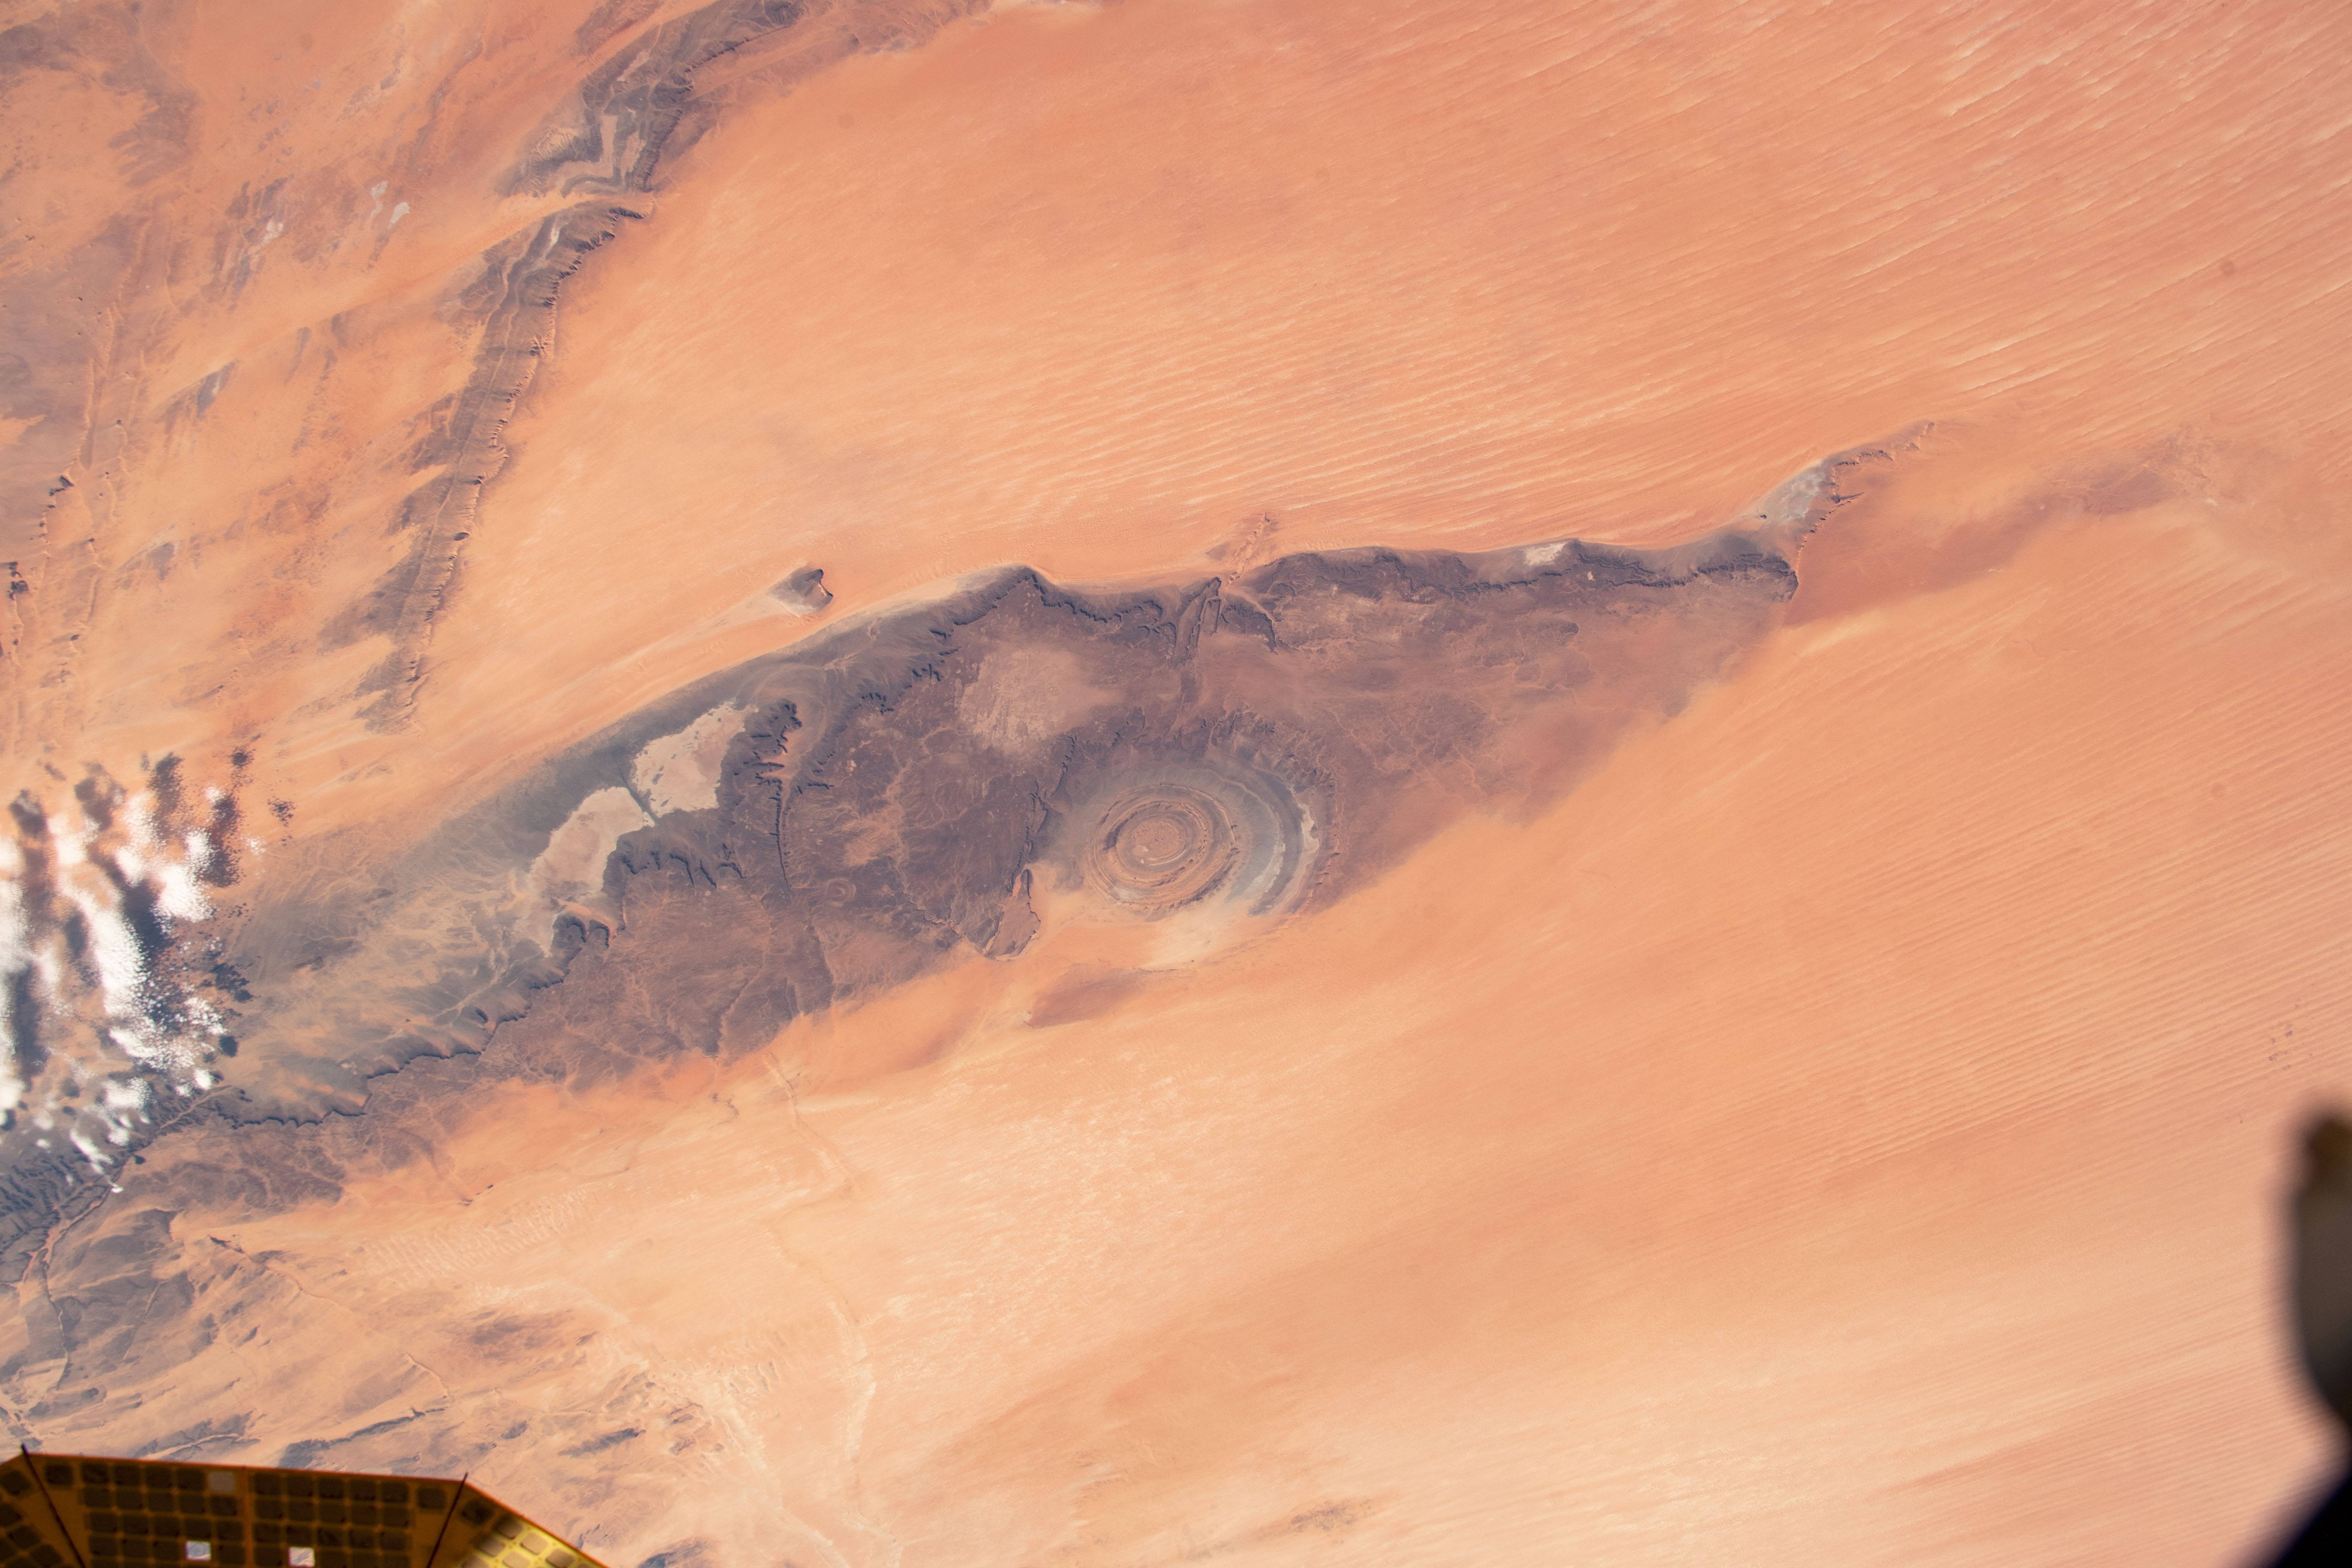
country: MAURITANIA
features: RICHAT STRUCTURE
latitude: 21.0
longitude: -11.0
